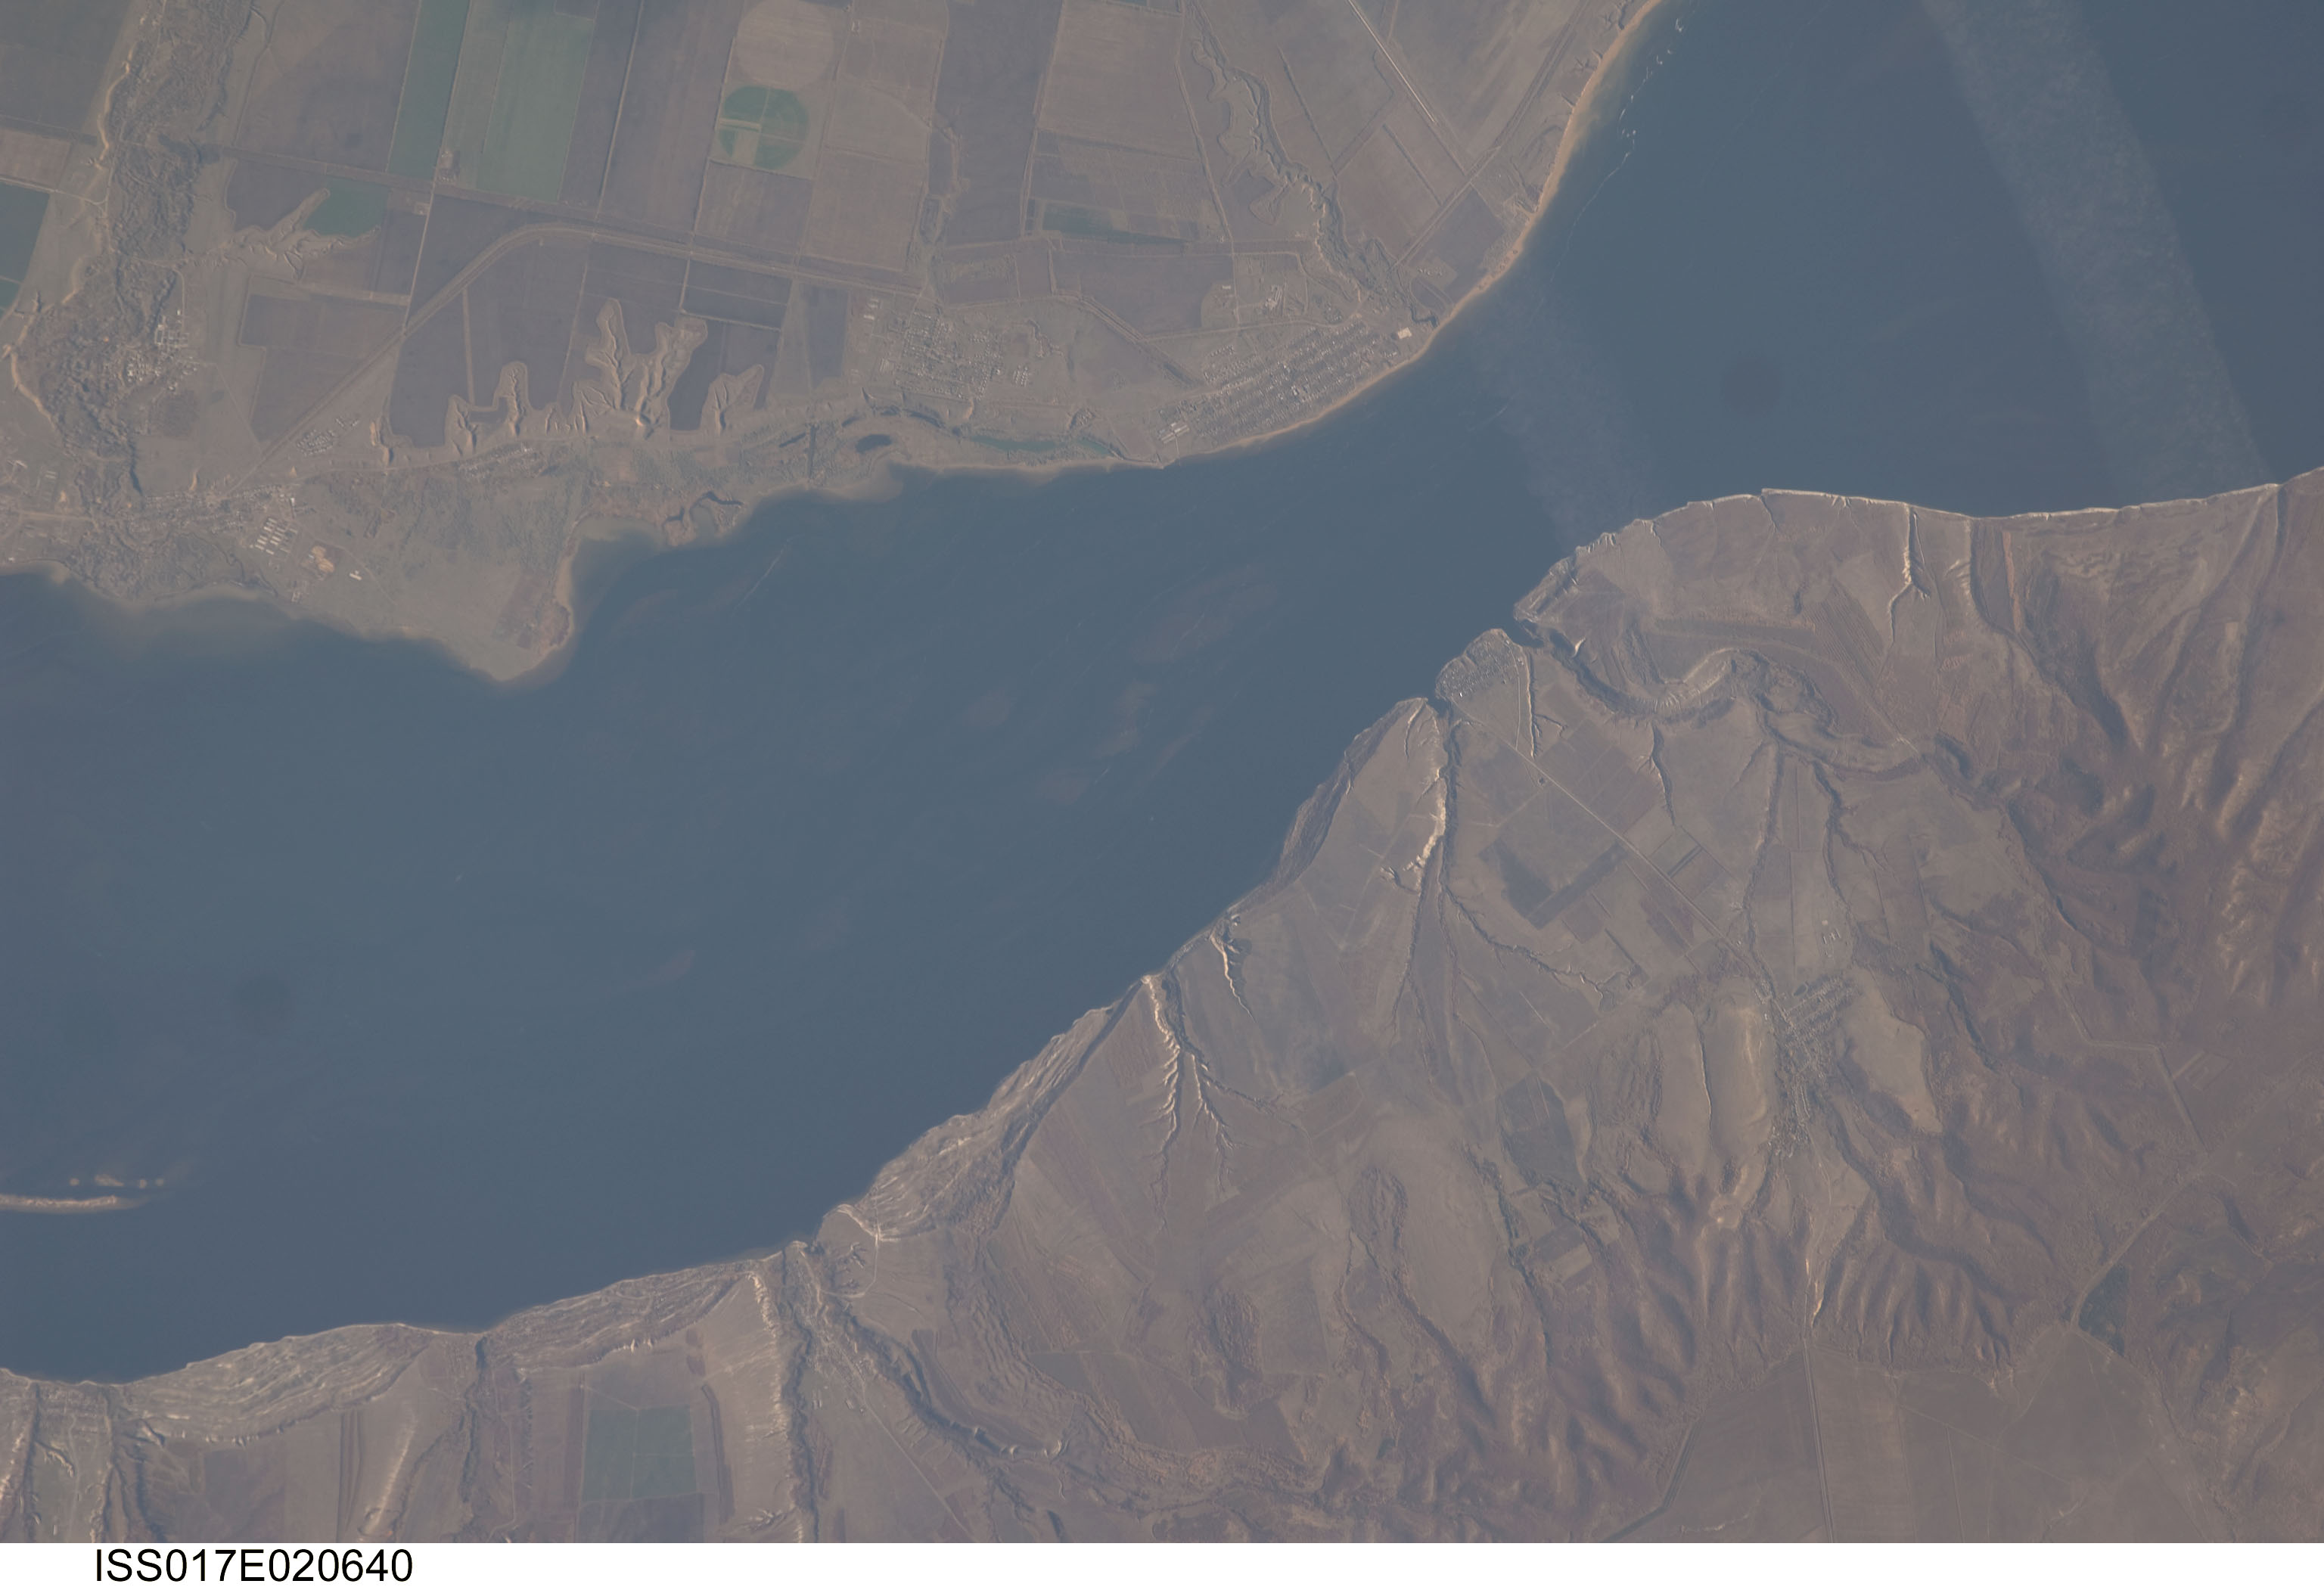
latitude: 51.1
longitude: 45.9
